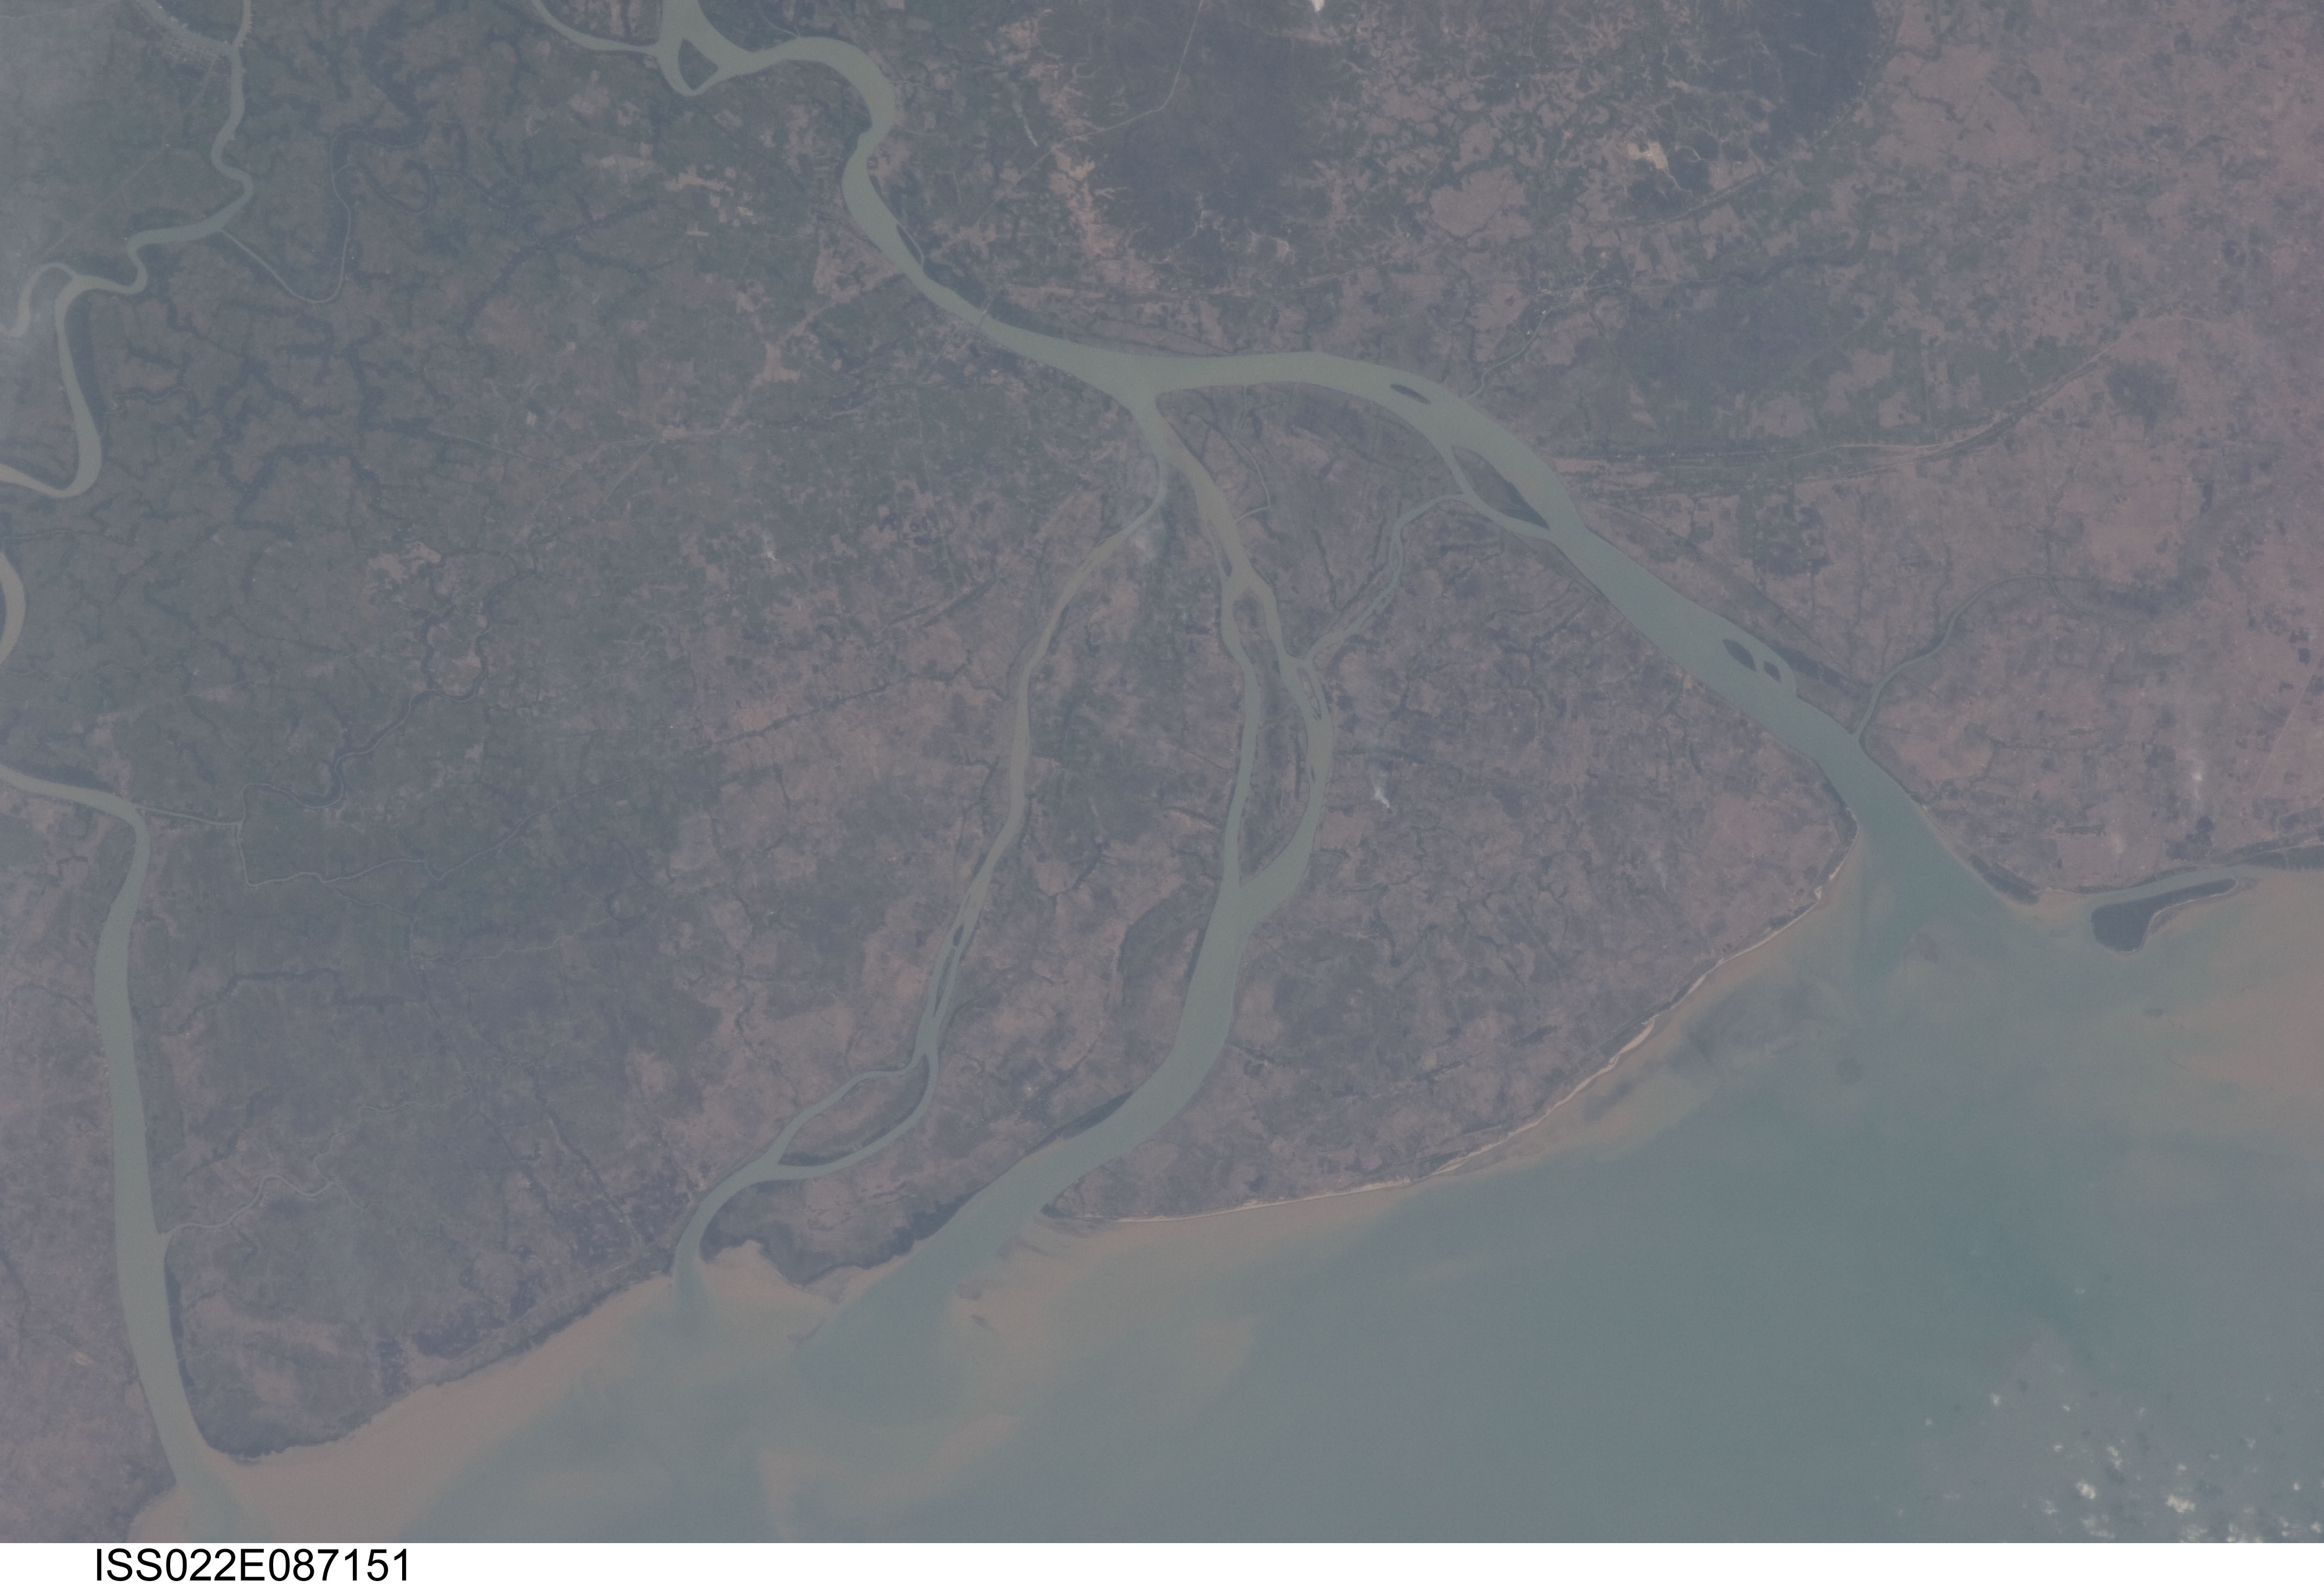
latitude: 16.3
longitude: 95.9
